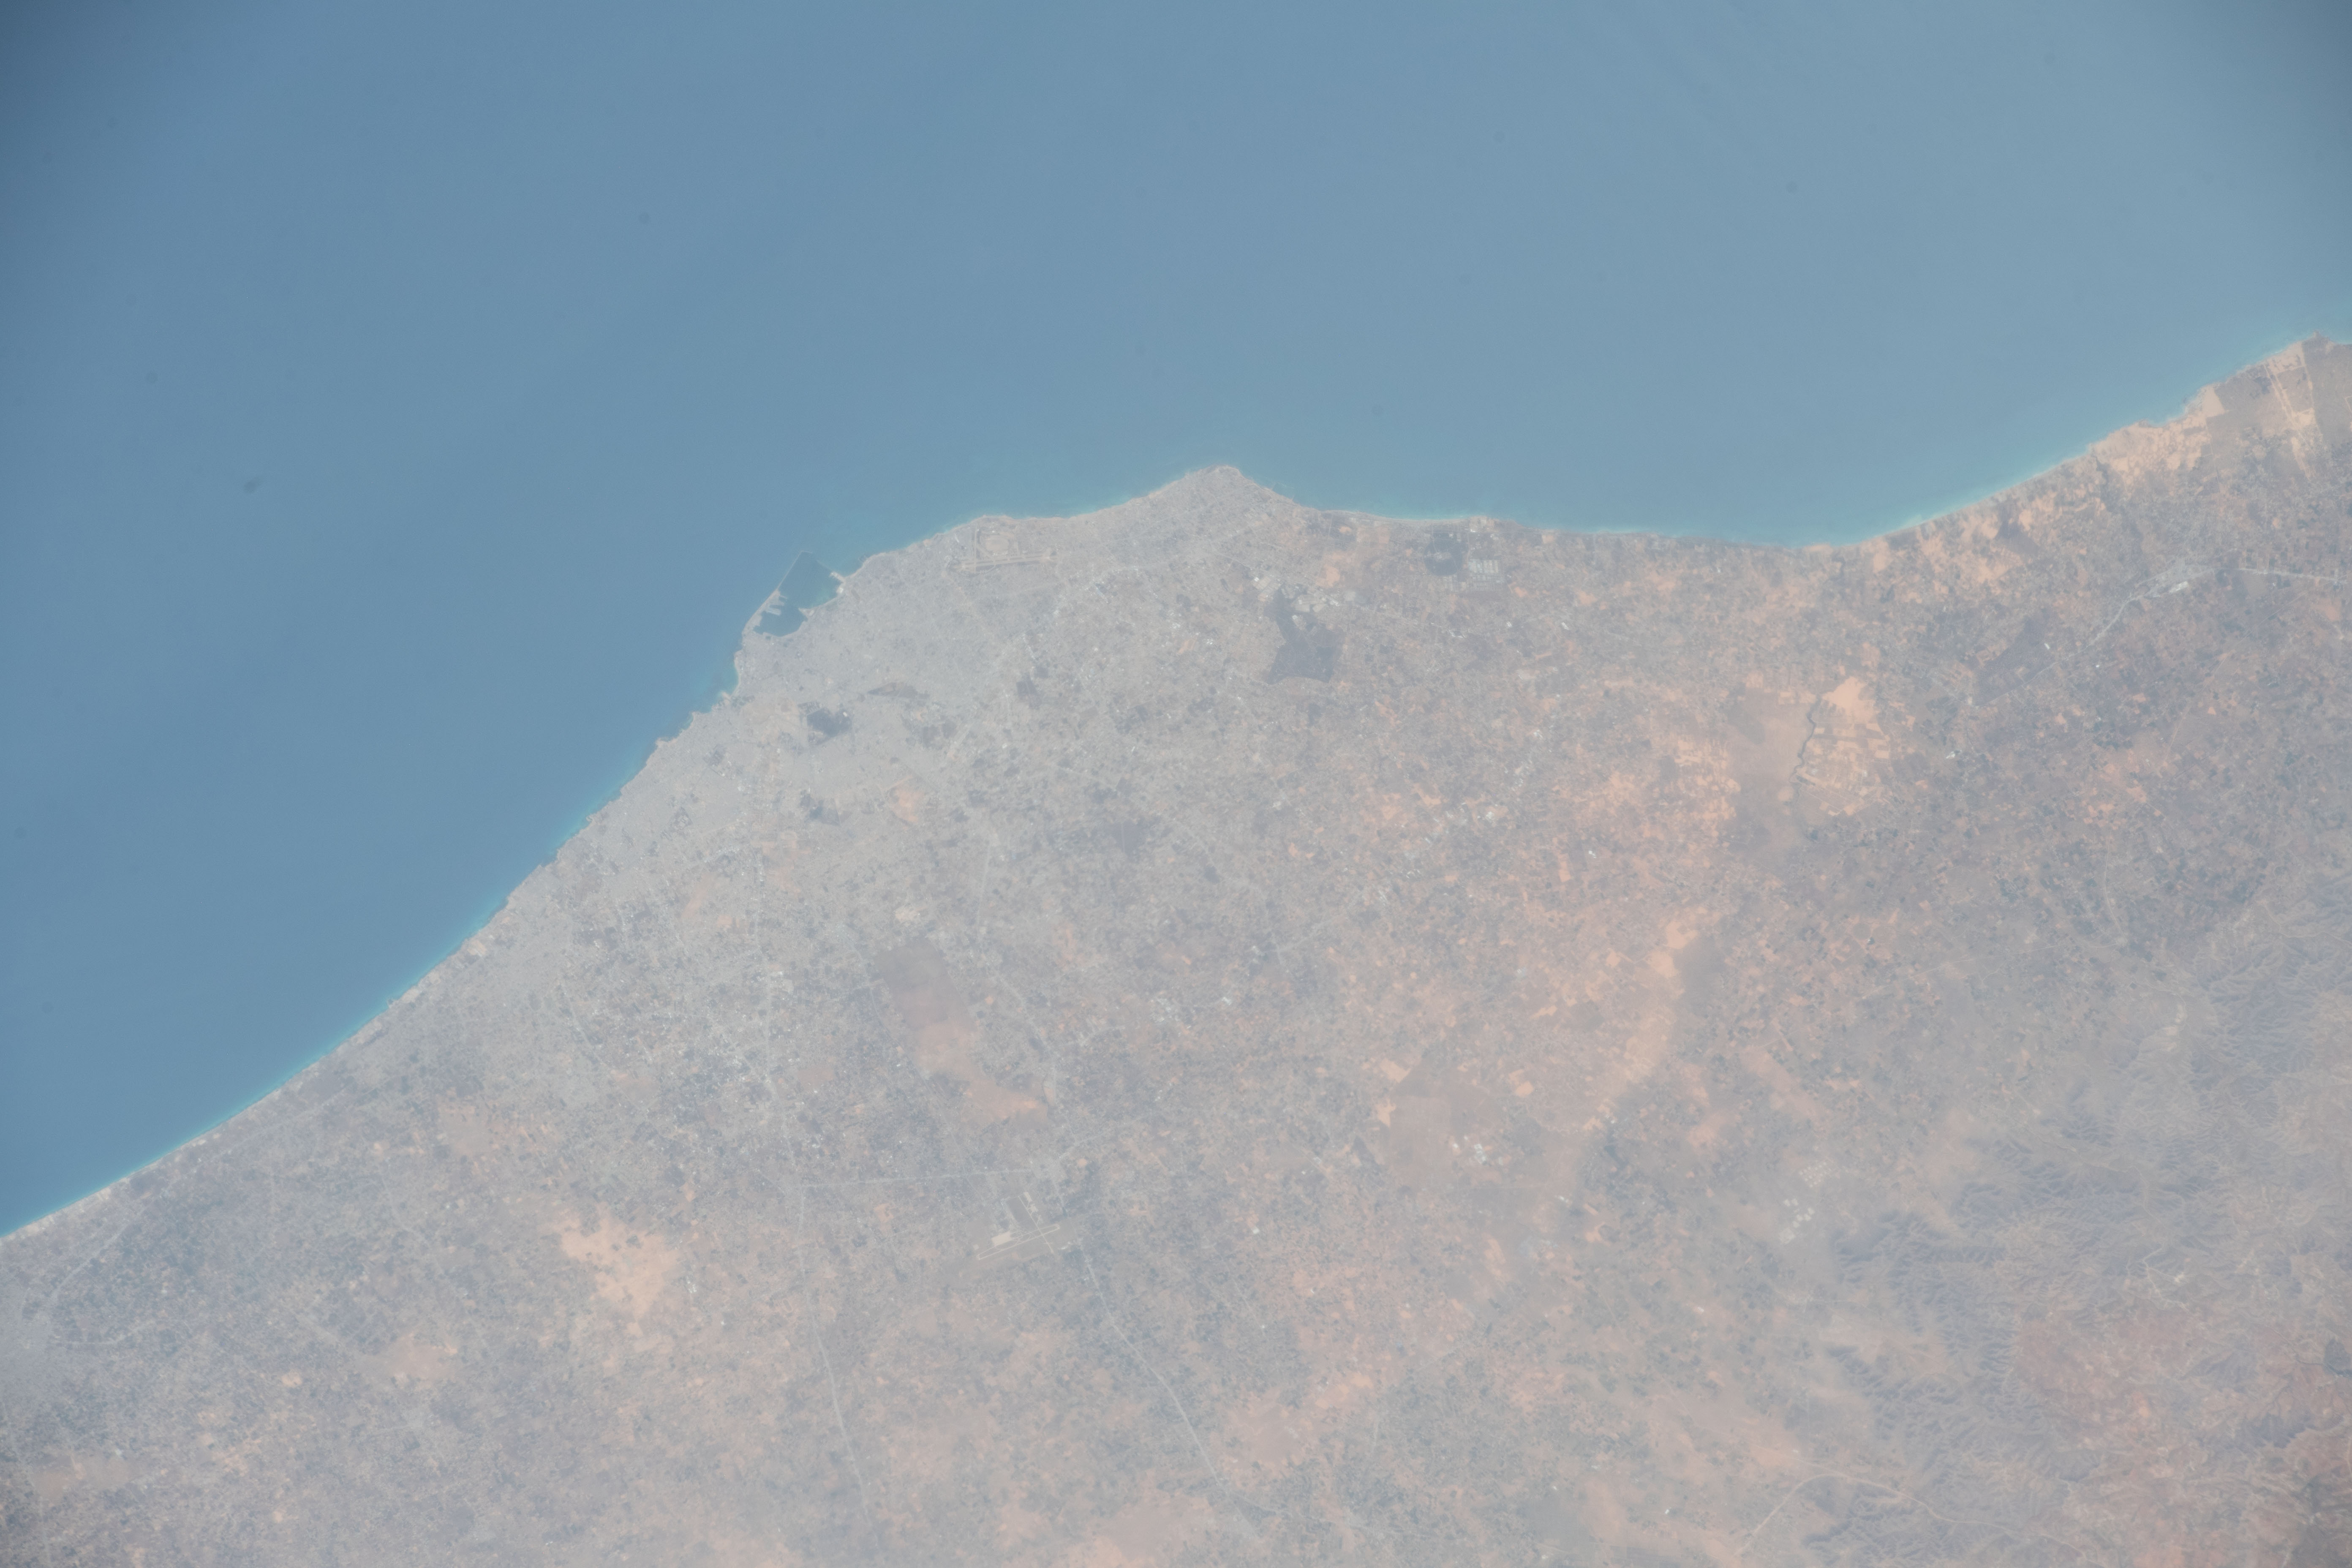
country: LIBYA
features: TRIPOLI, MEDITERRANEAN SEA, CITY OF TRIPOLI,MEDITERRANEAN SEA,LIBYA
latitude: 32.8
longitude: 13.3
